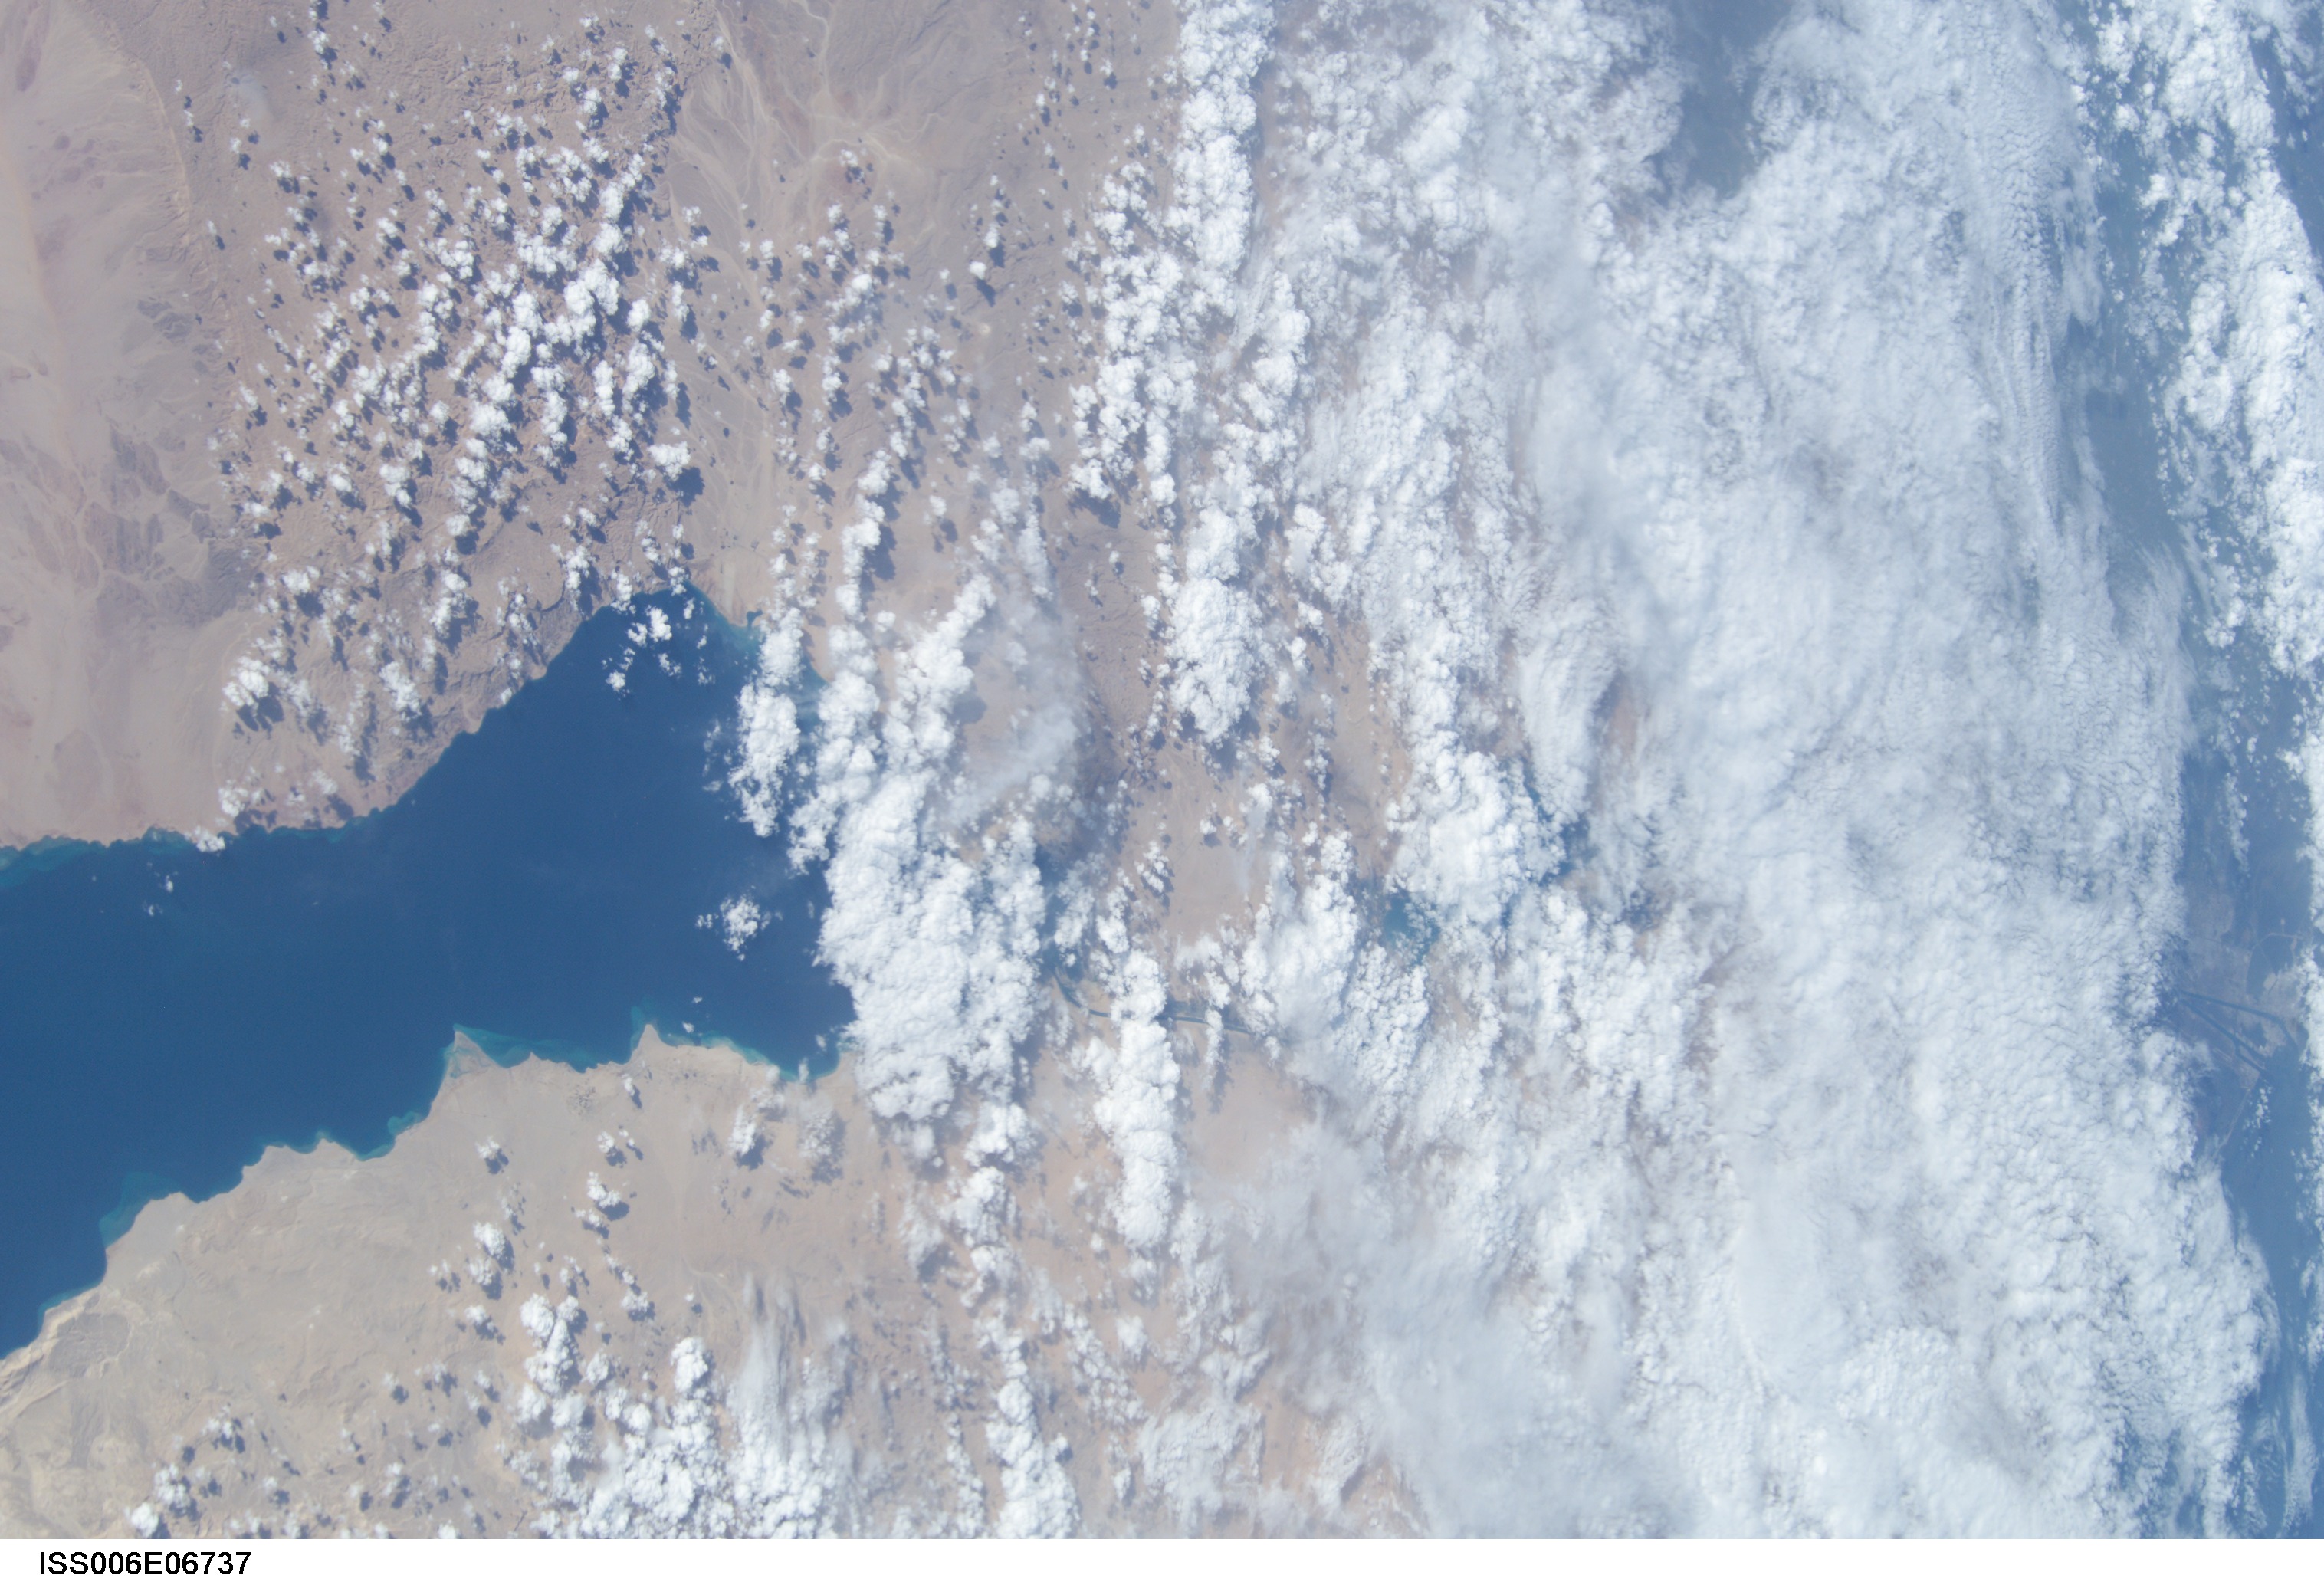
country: EGYPT
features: GULF OF SUEZ, DESERT, CLOUDS
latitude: 29.5
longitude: 32.5
